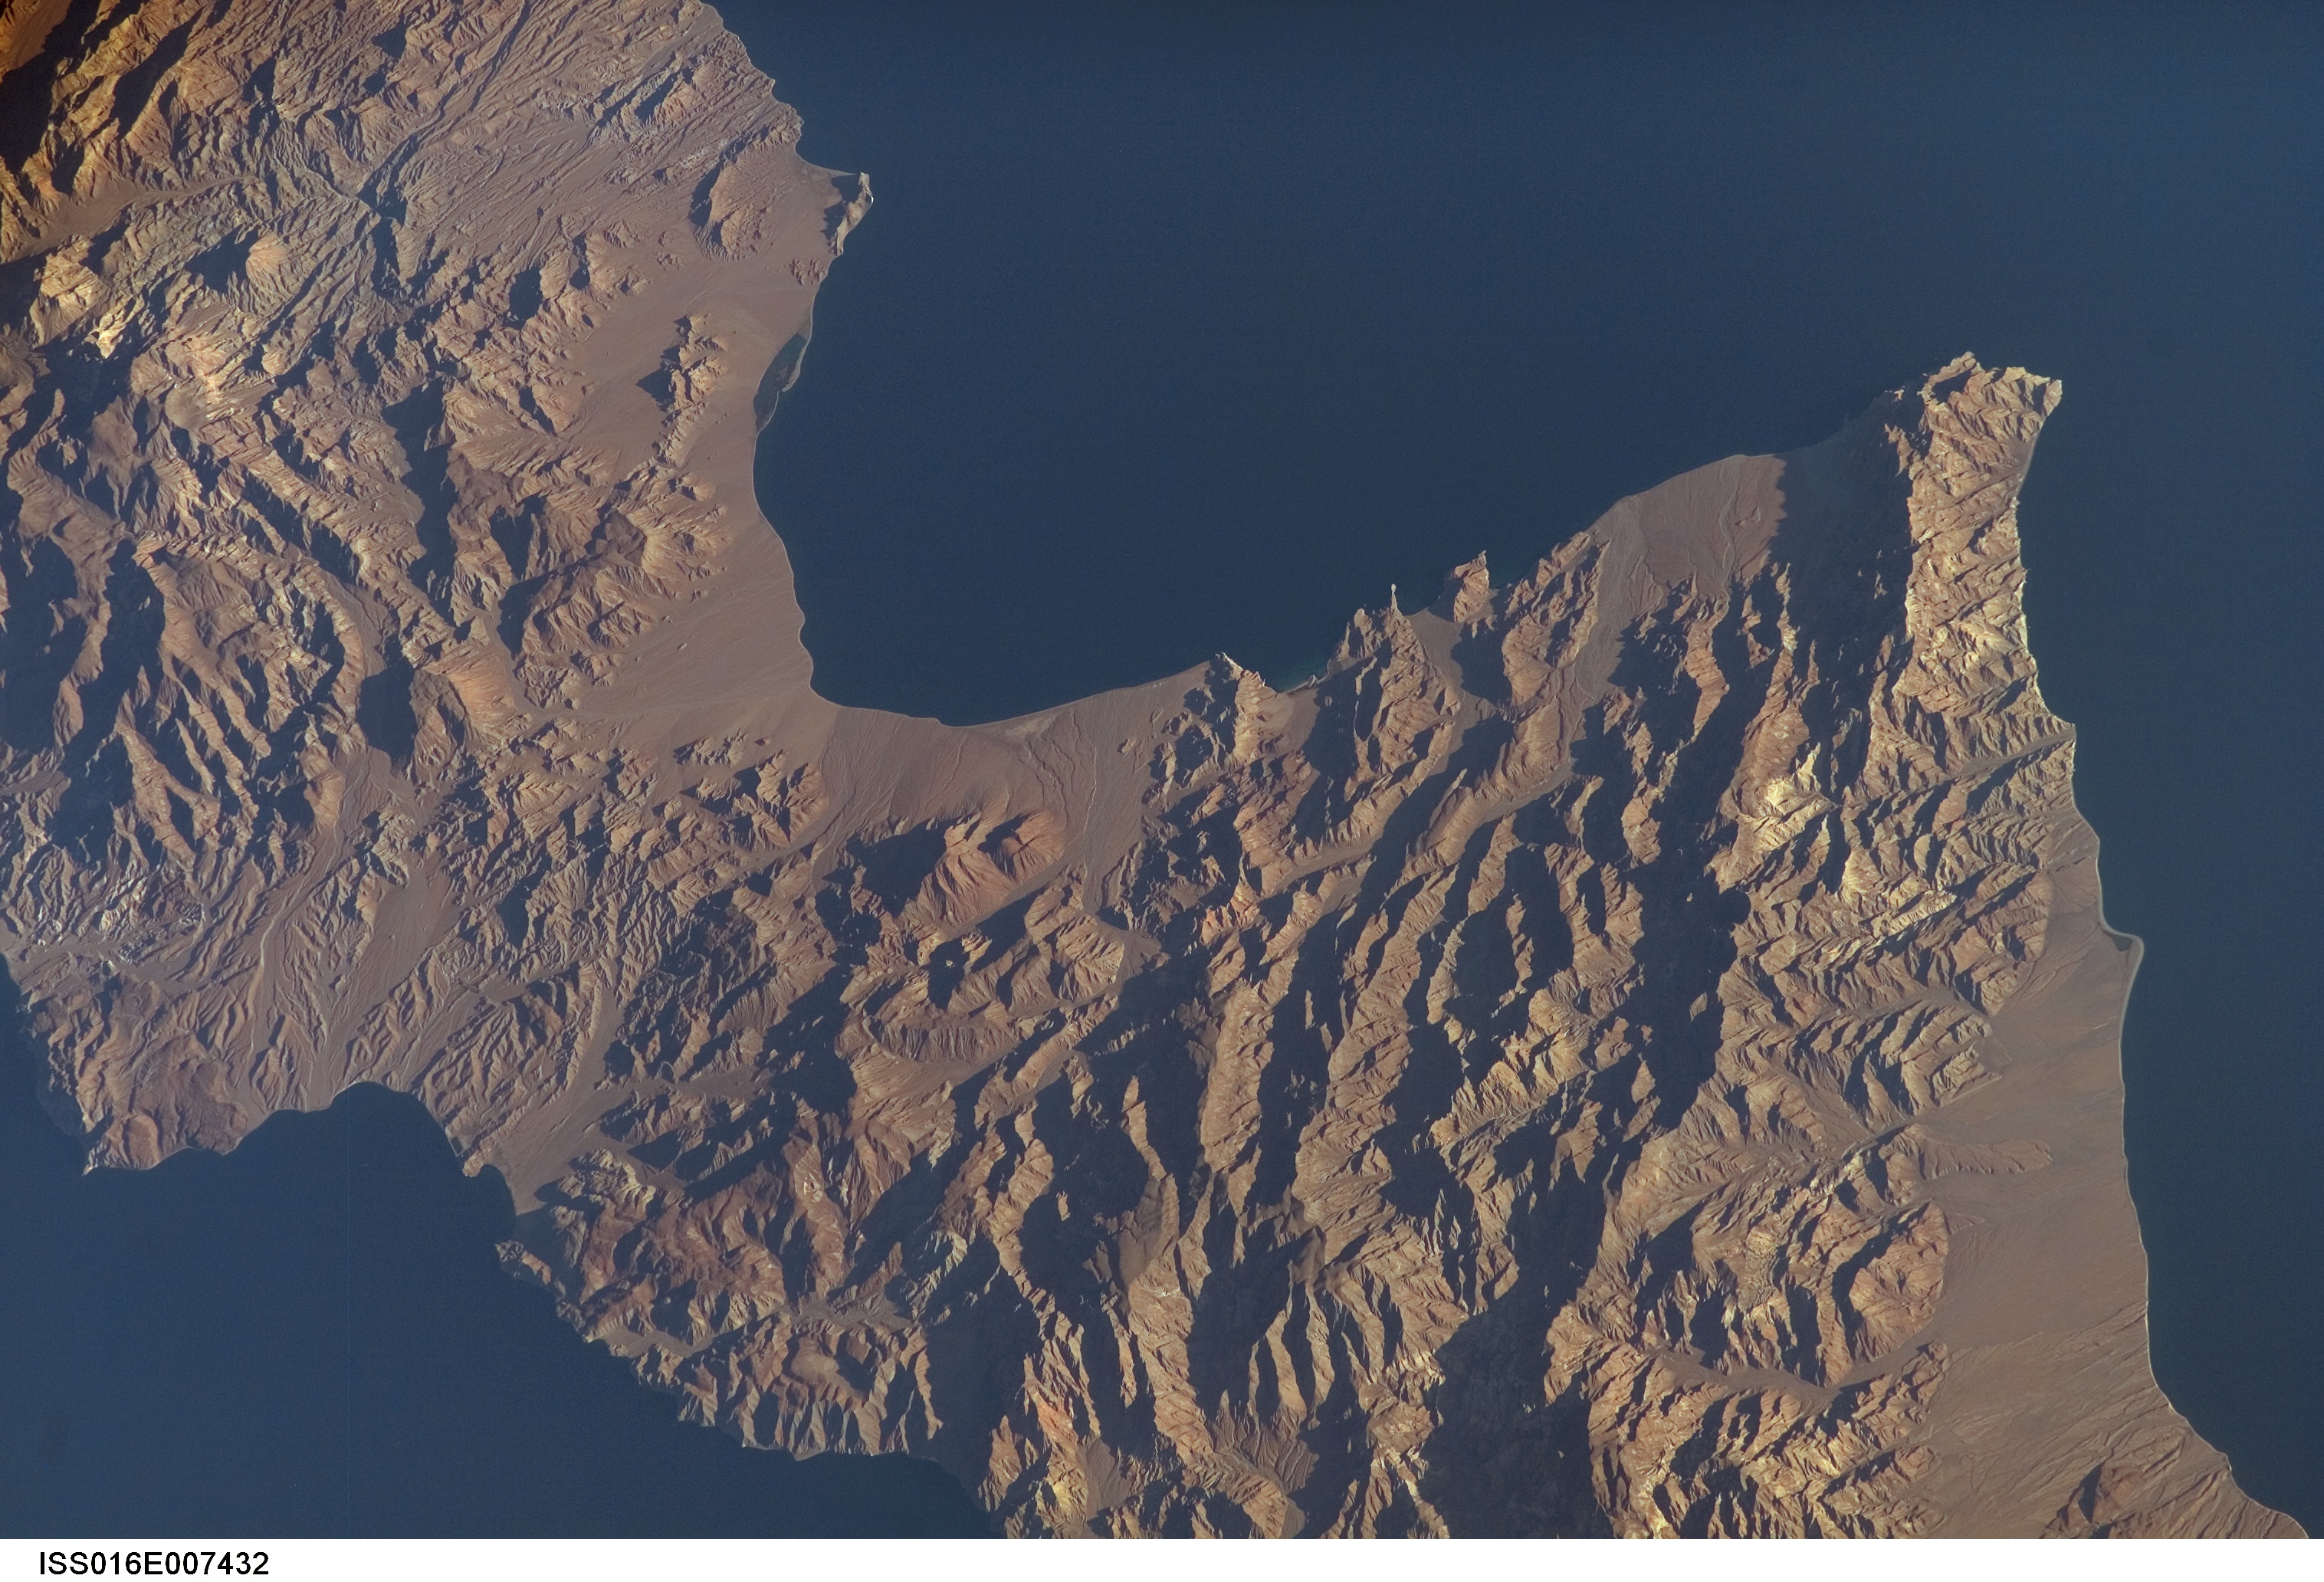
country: MEXICO
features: GUARDIAN ANGEL ISLAND, MTS.
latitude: 29.3
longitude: -113.3
